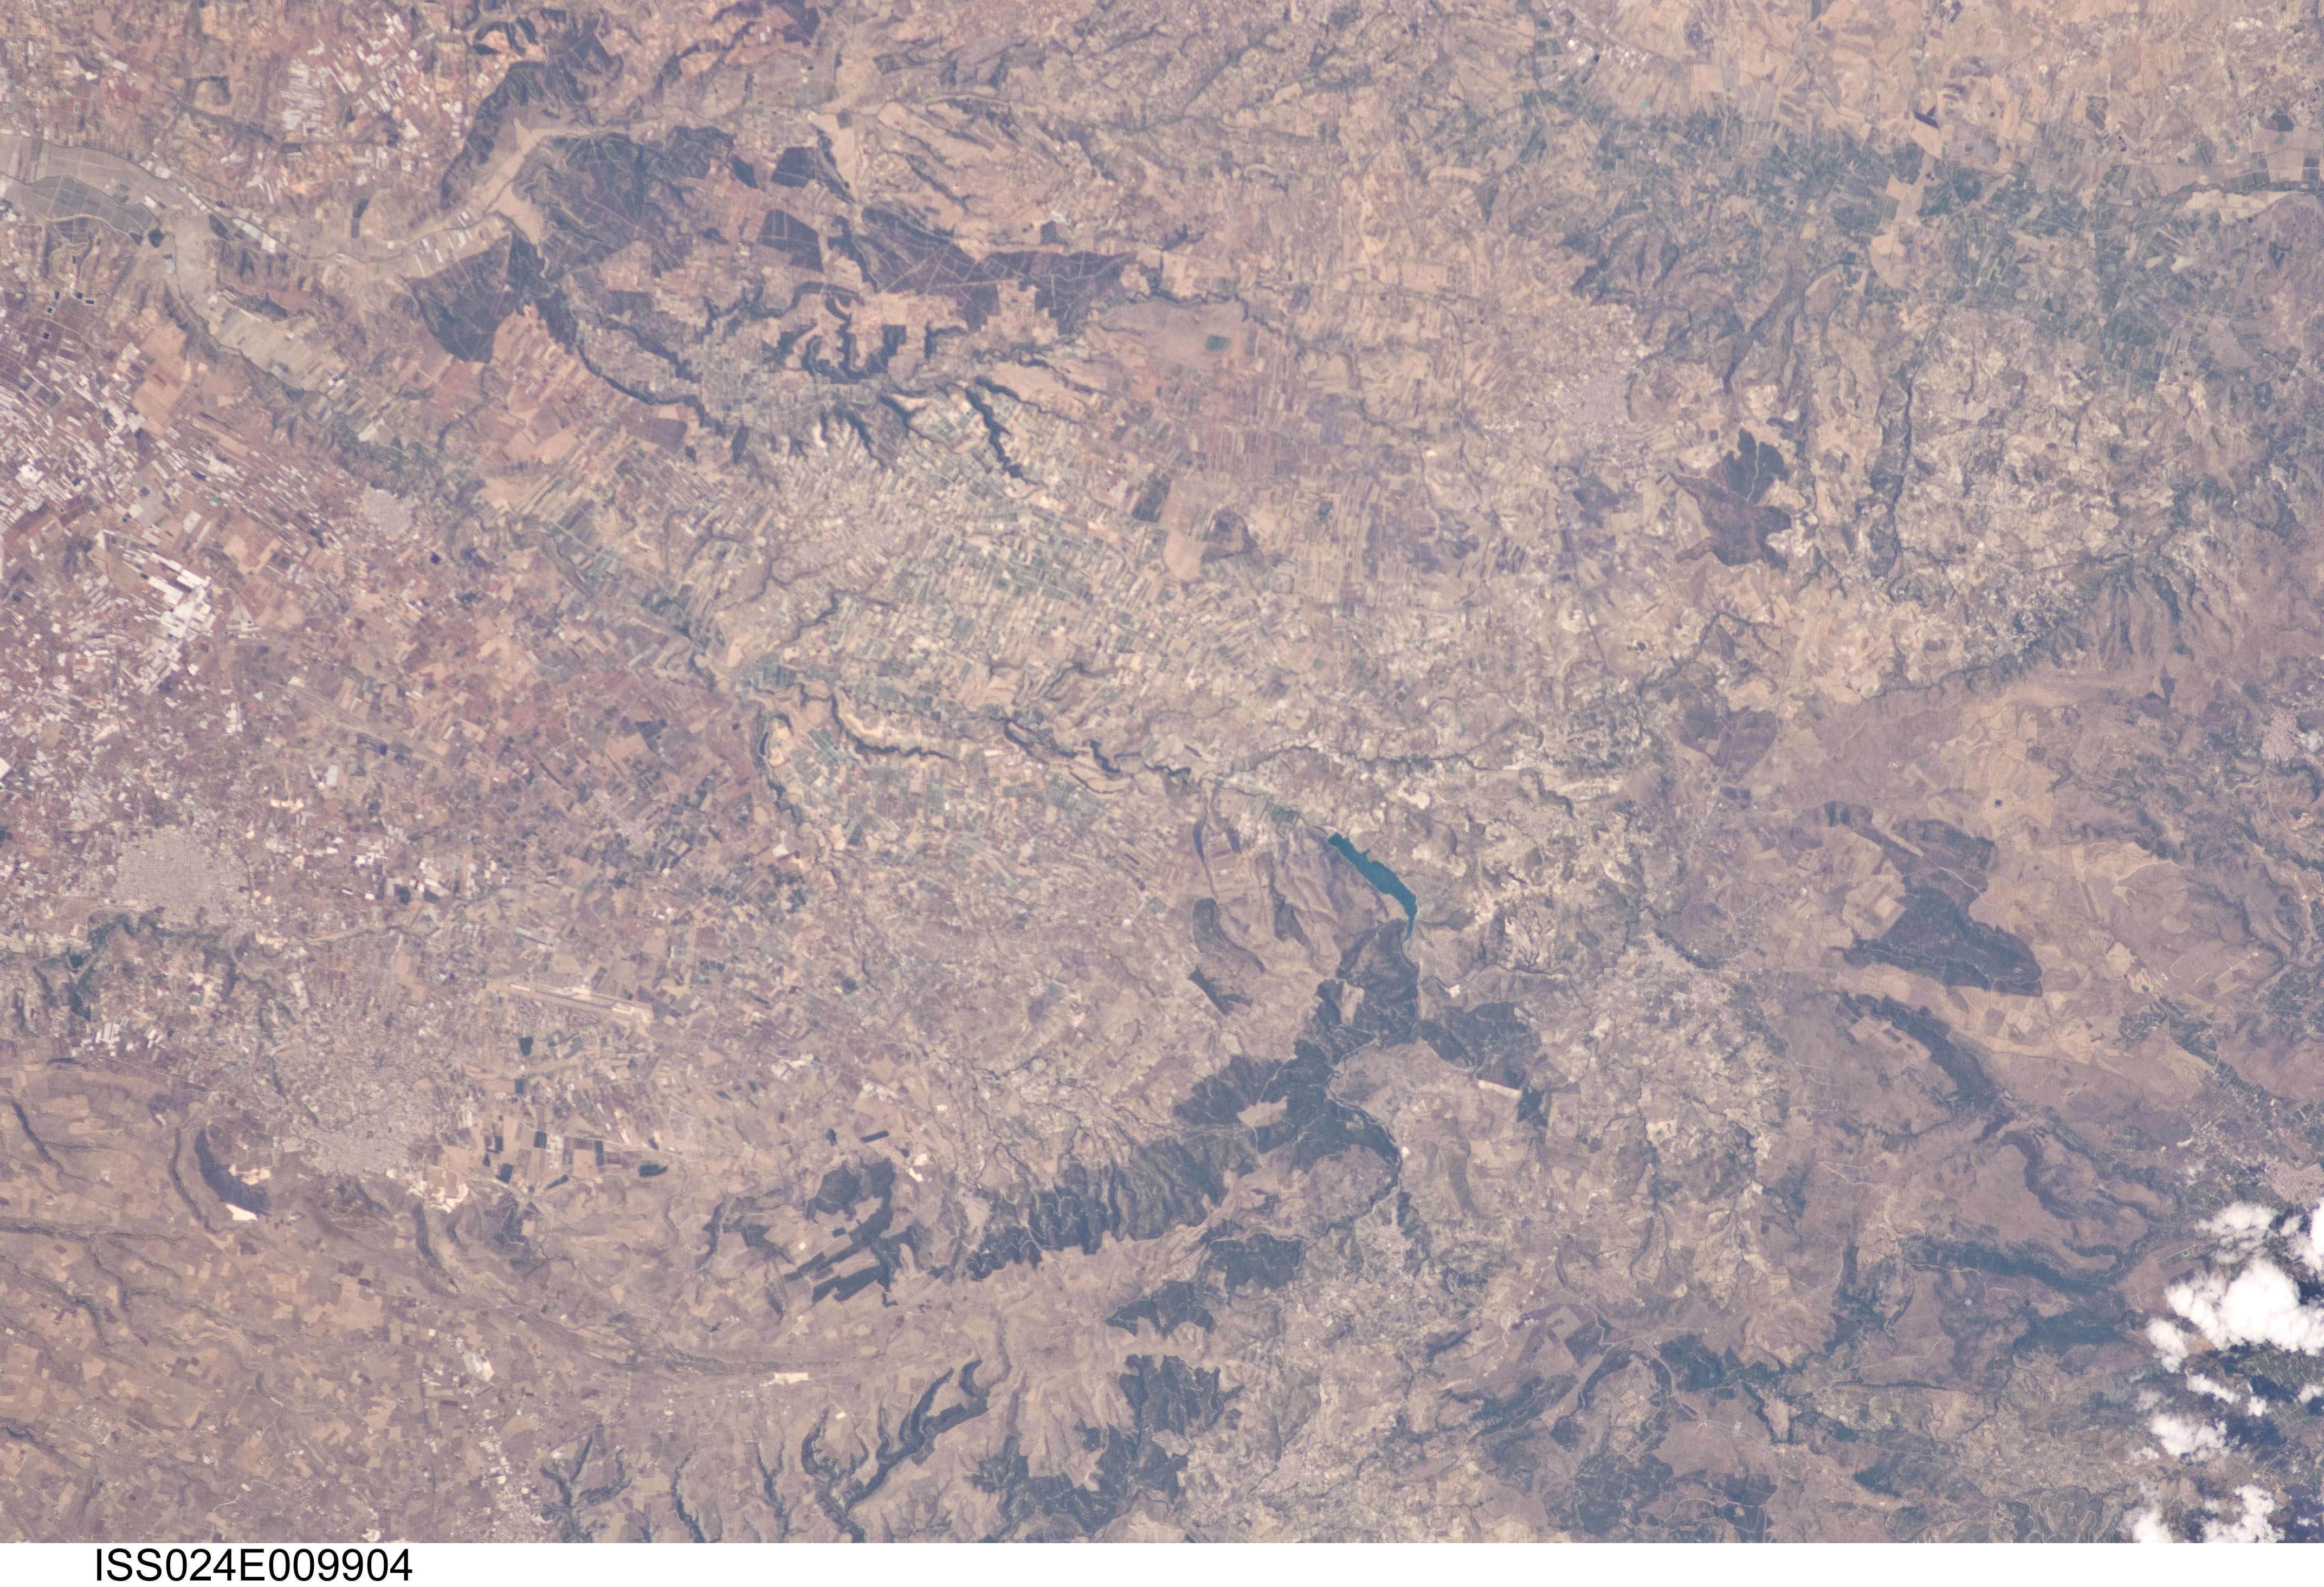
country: SICILY
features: VITTORIA, L. DIRILLO, HILLS, AGR.
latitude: 37.1
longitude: 14.6
